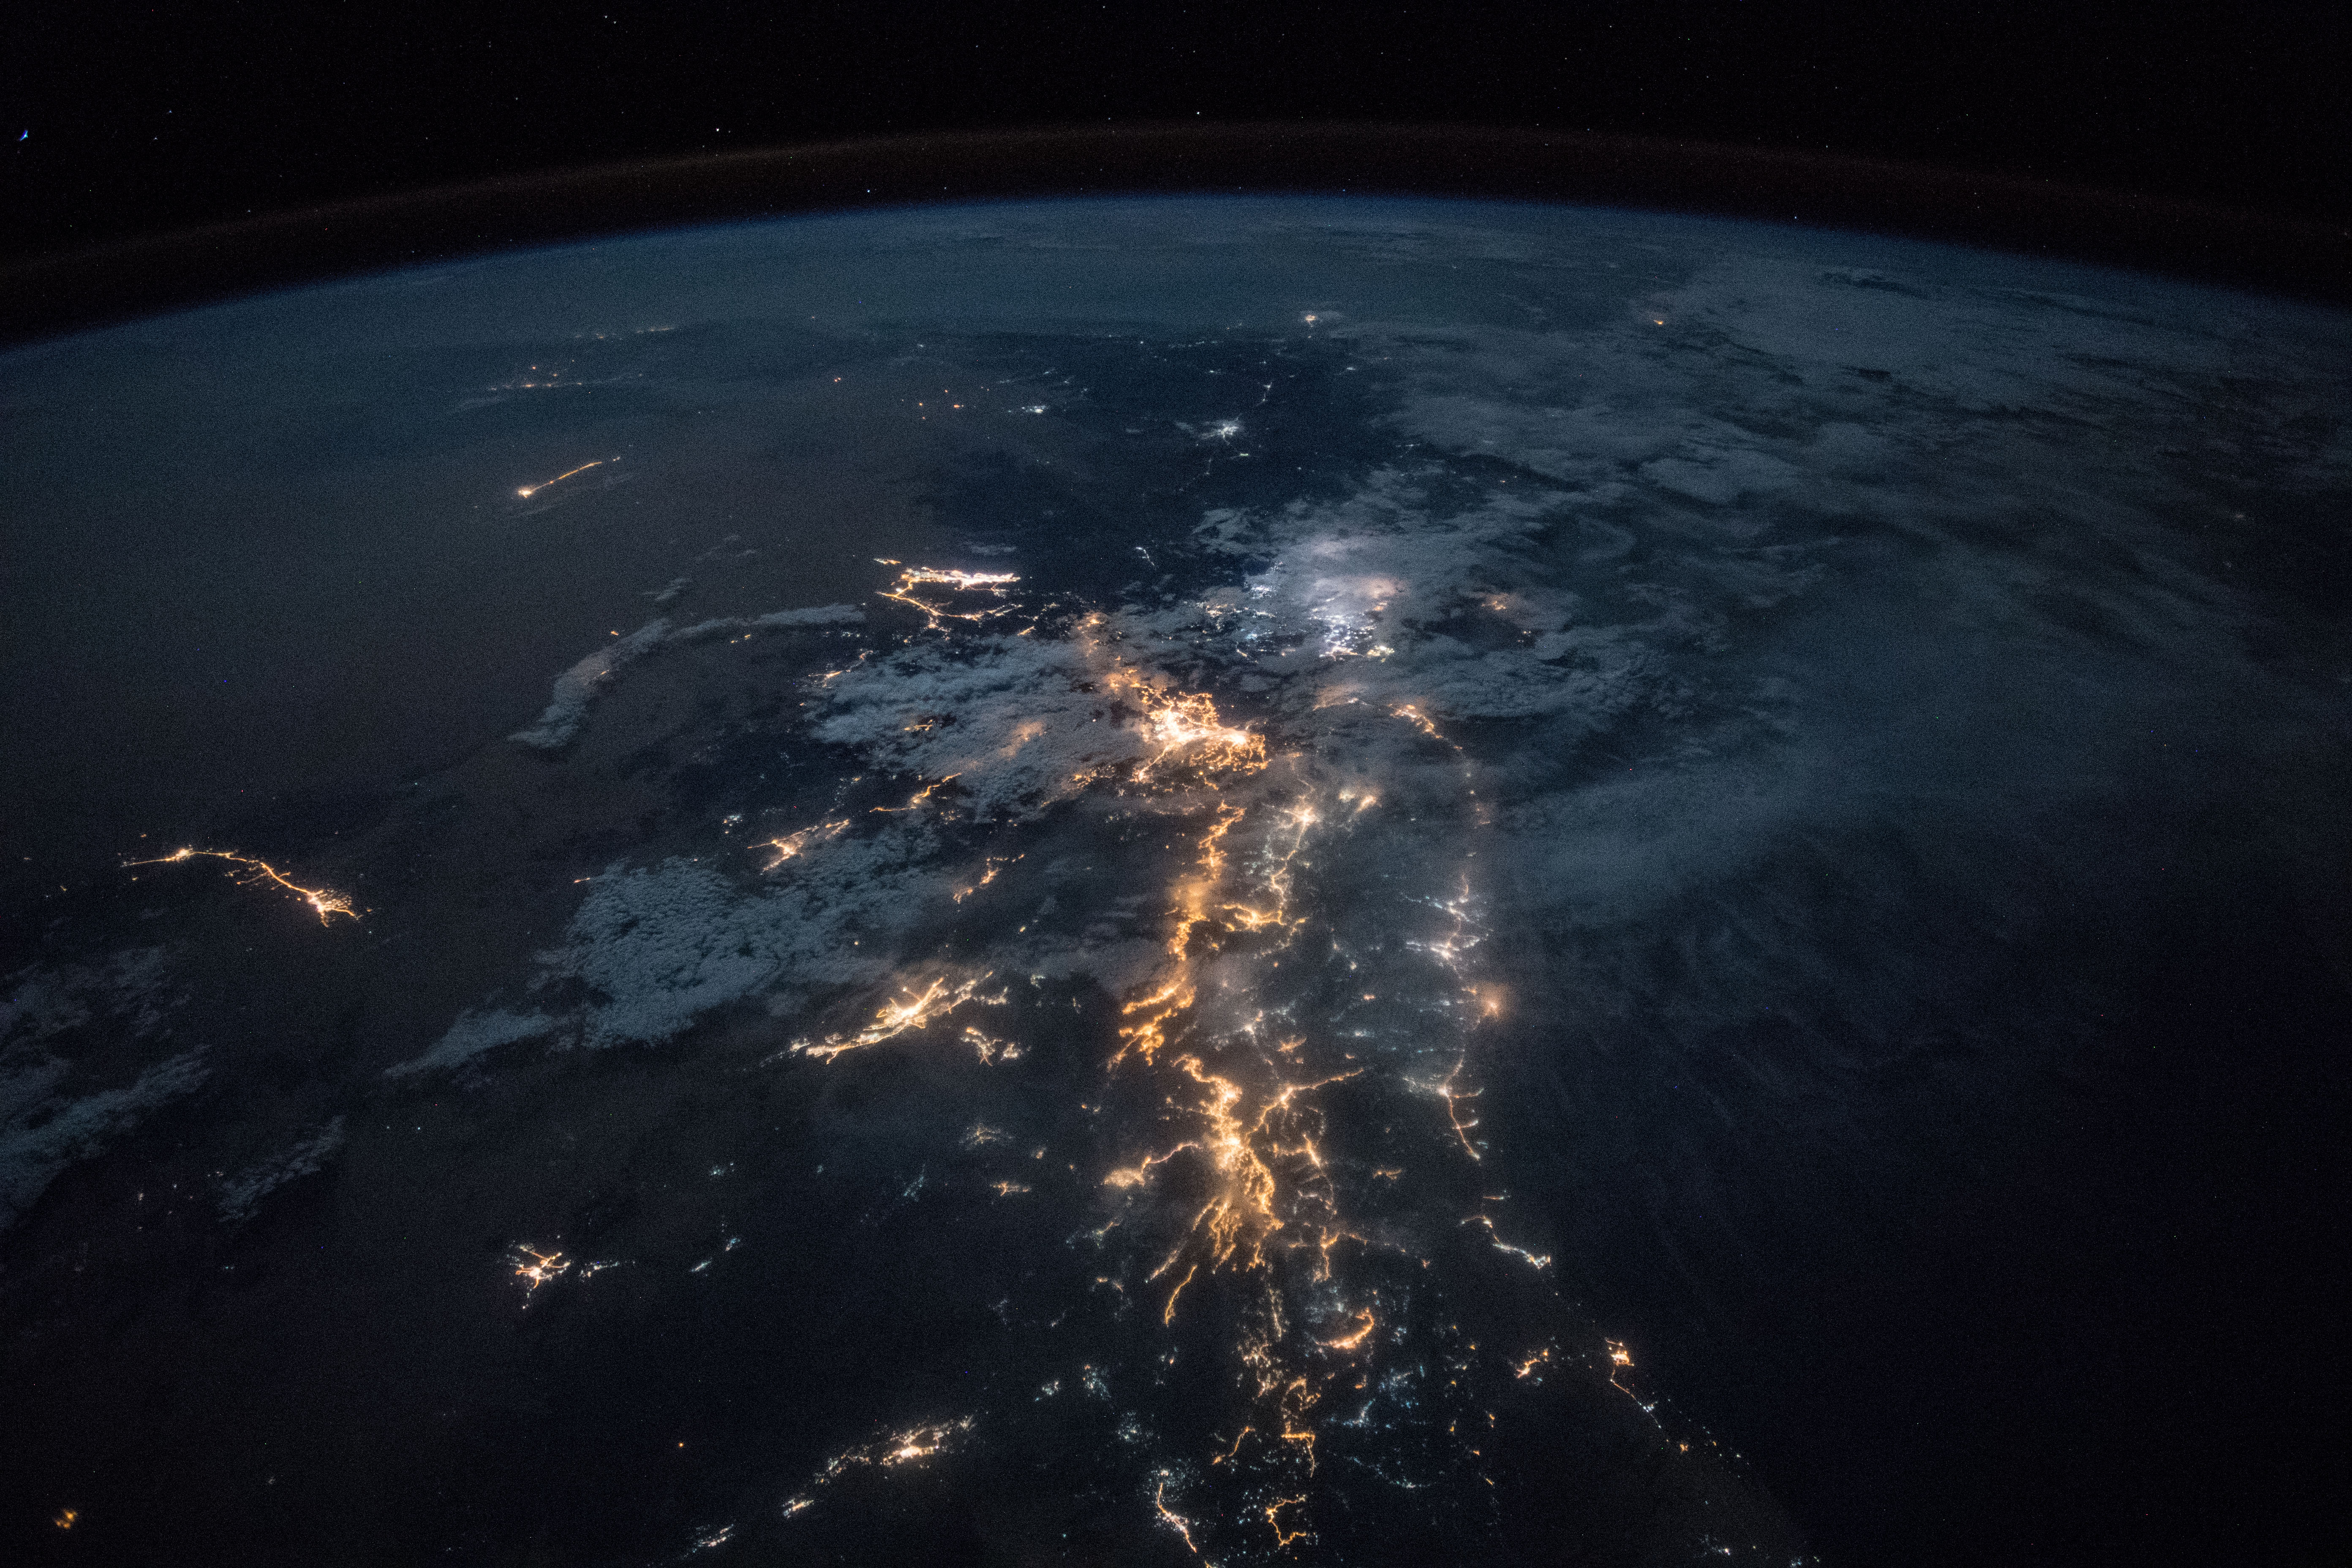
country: SAUDI ARABIA
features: ASIR MOUNTAINS, RED SEA, ABHA CITY, JAZAN CITY, MUHAYIL CITY, BARIQ CITY, AL NAMAS CITY, GULF OF ADEN, NIGHT, EARTH LIMB
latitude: 19.2
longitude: 42.9
